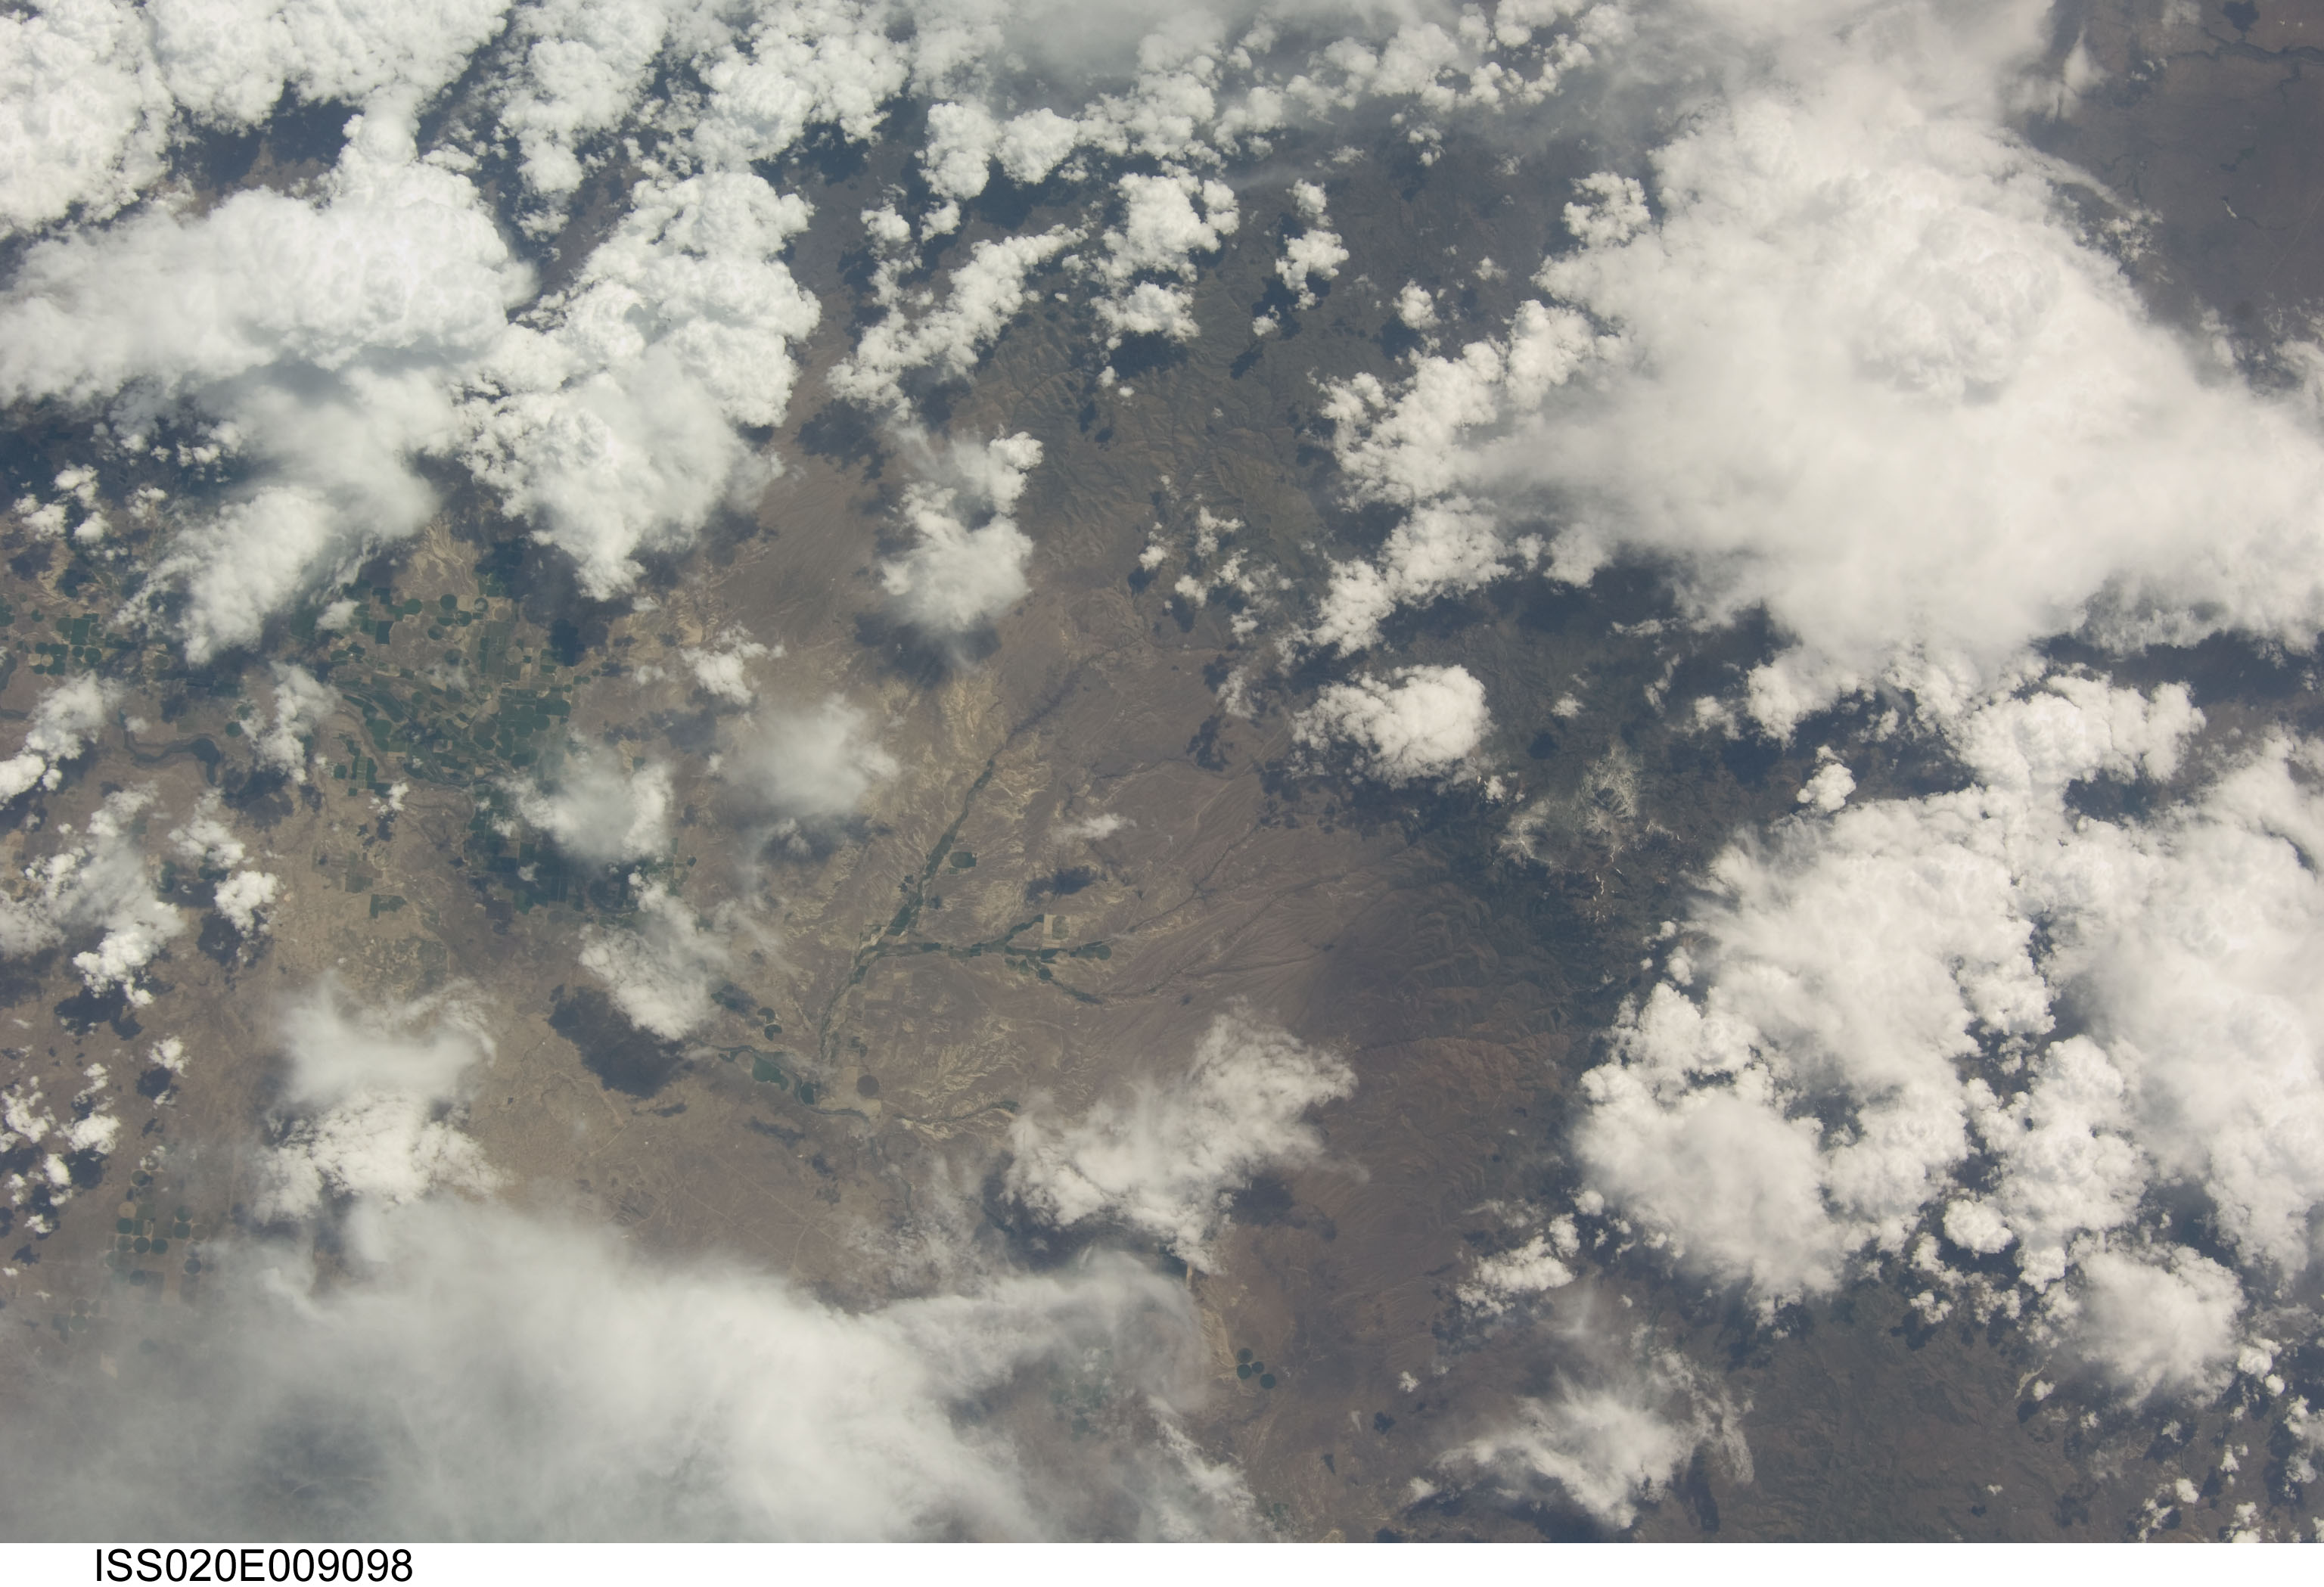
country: USA-IDAHO
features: SNAKE RIVER, GRAND VIEW, AGR.
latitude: 43.0
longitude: -116.4
